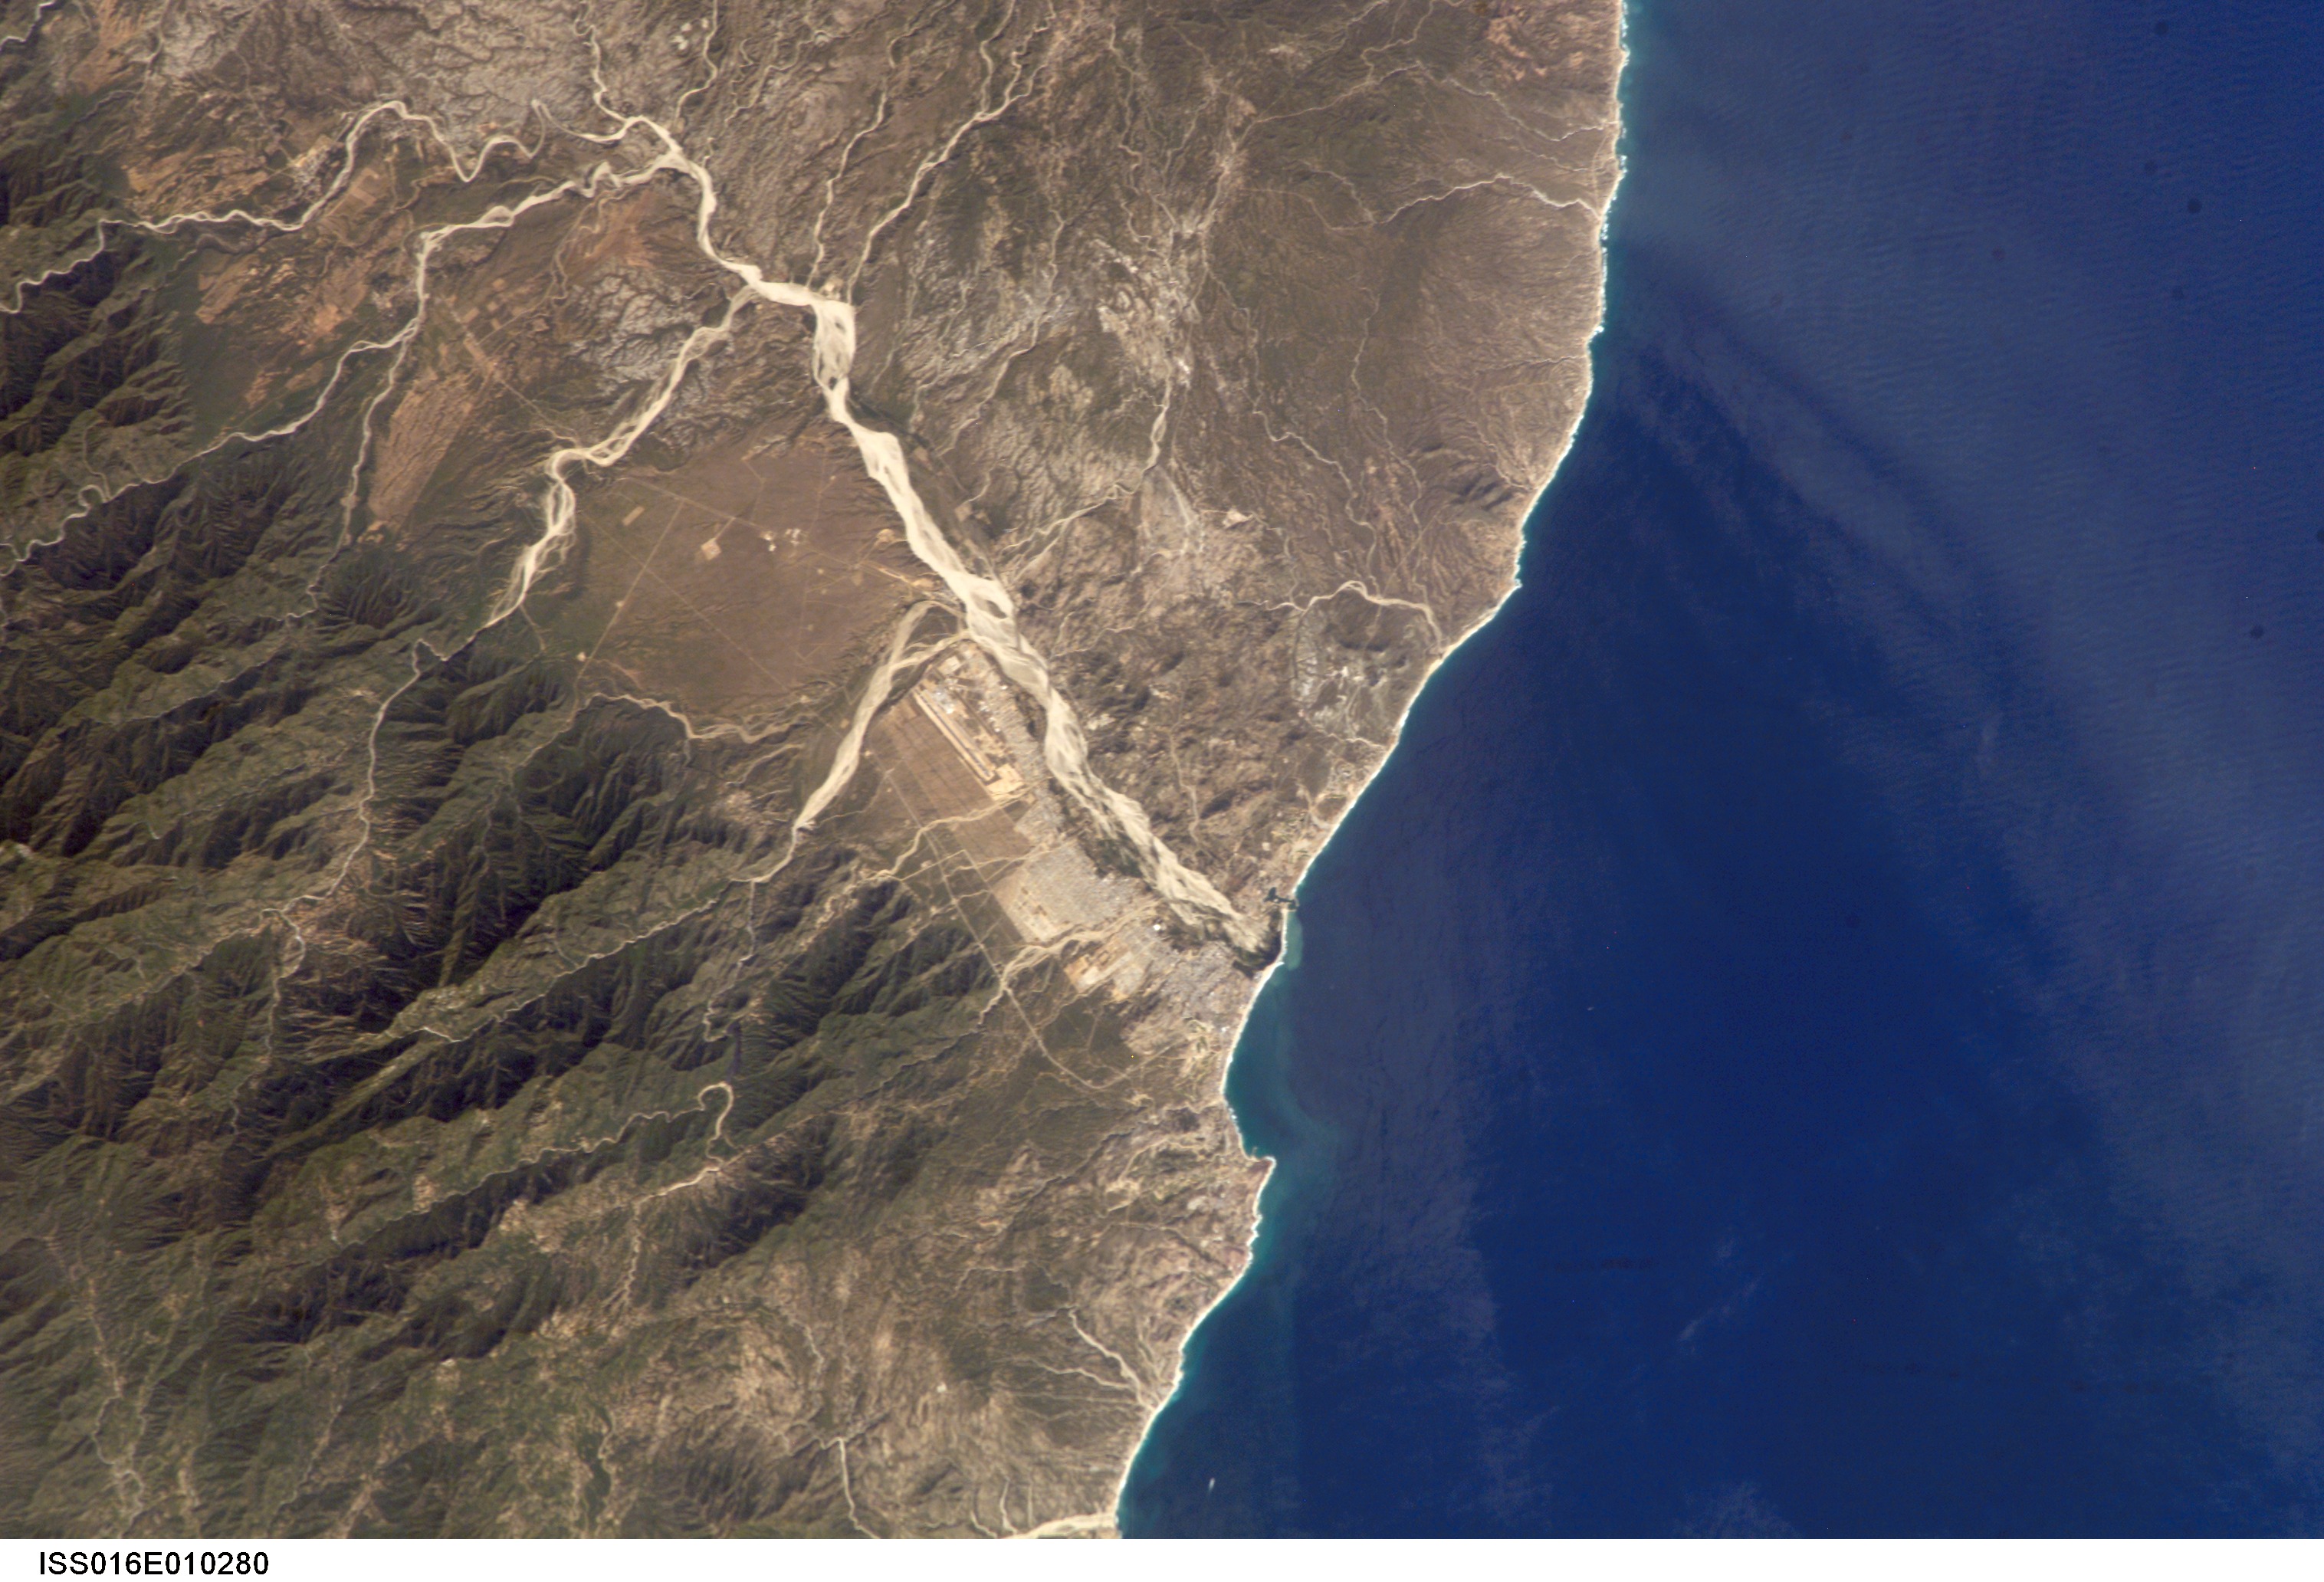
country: MEXICO
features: LOS CABOS INTL AIRPORT, MTS.
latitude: 23.0
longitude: -109.5
